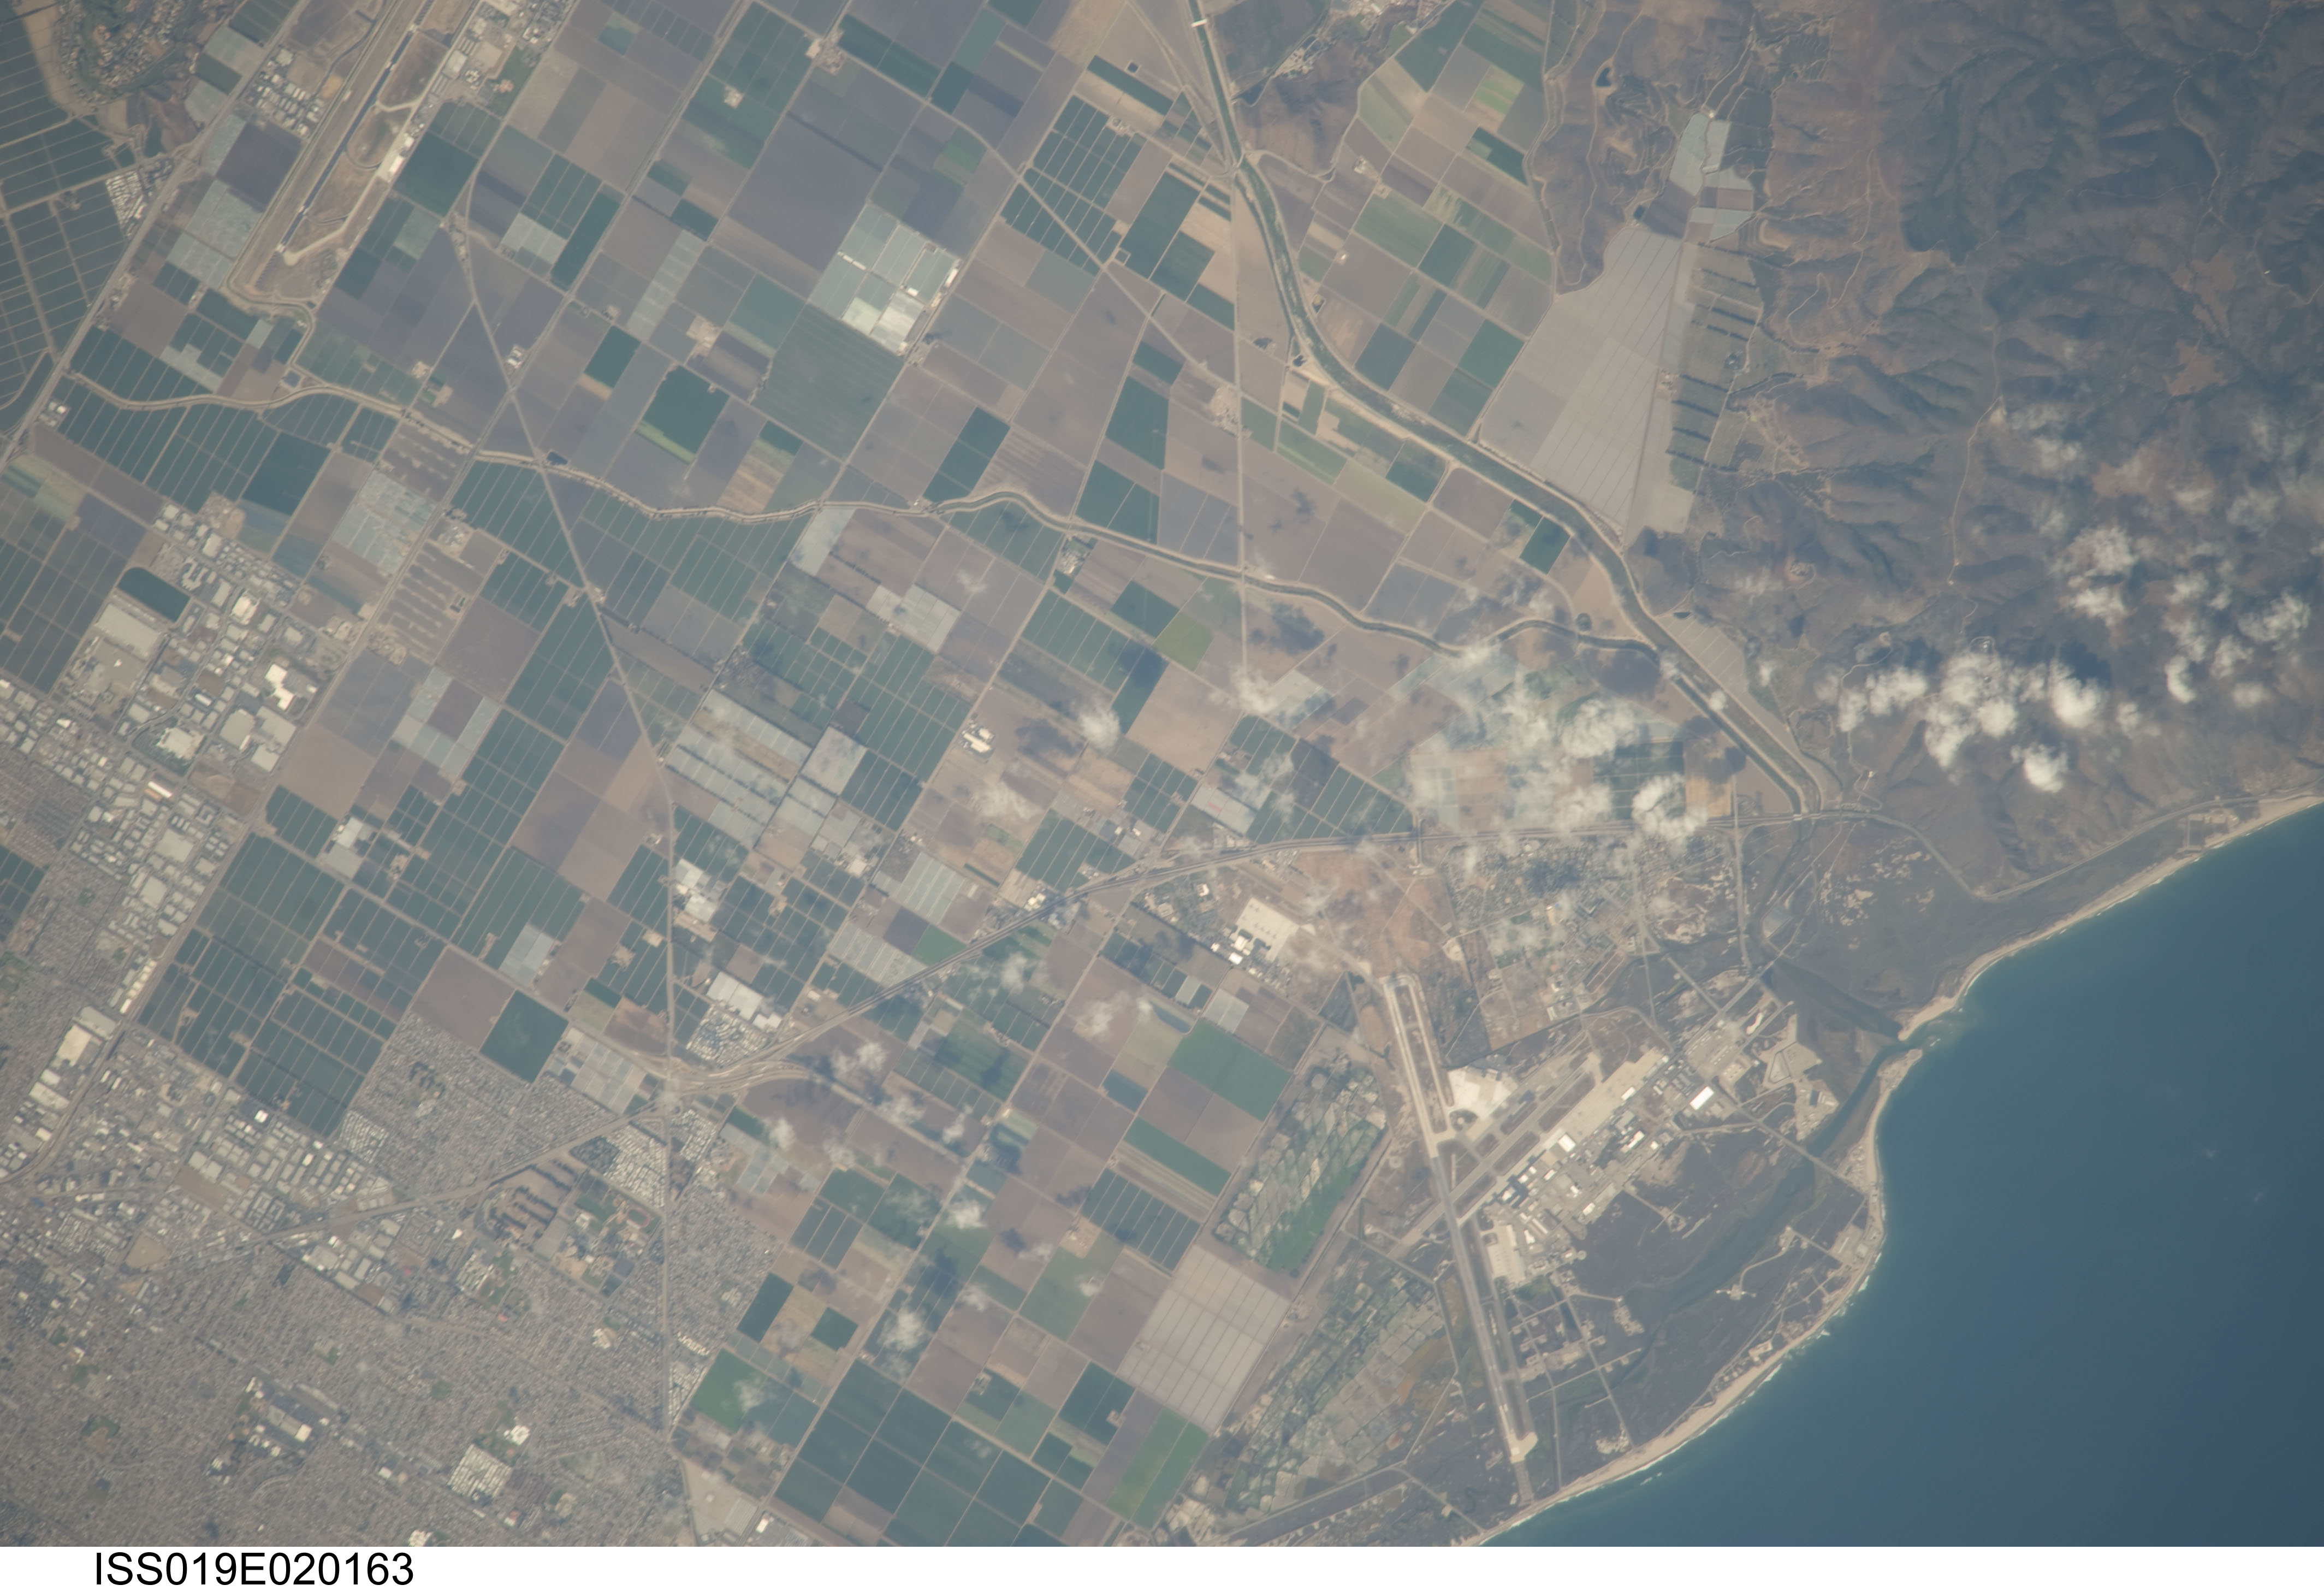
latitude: 34.1
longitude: -119.1
